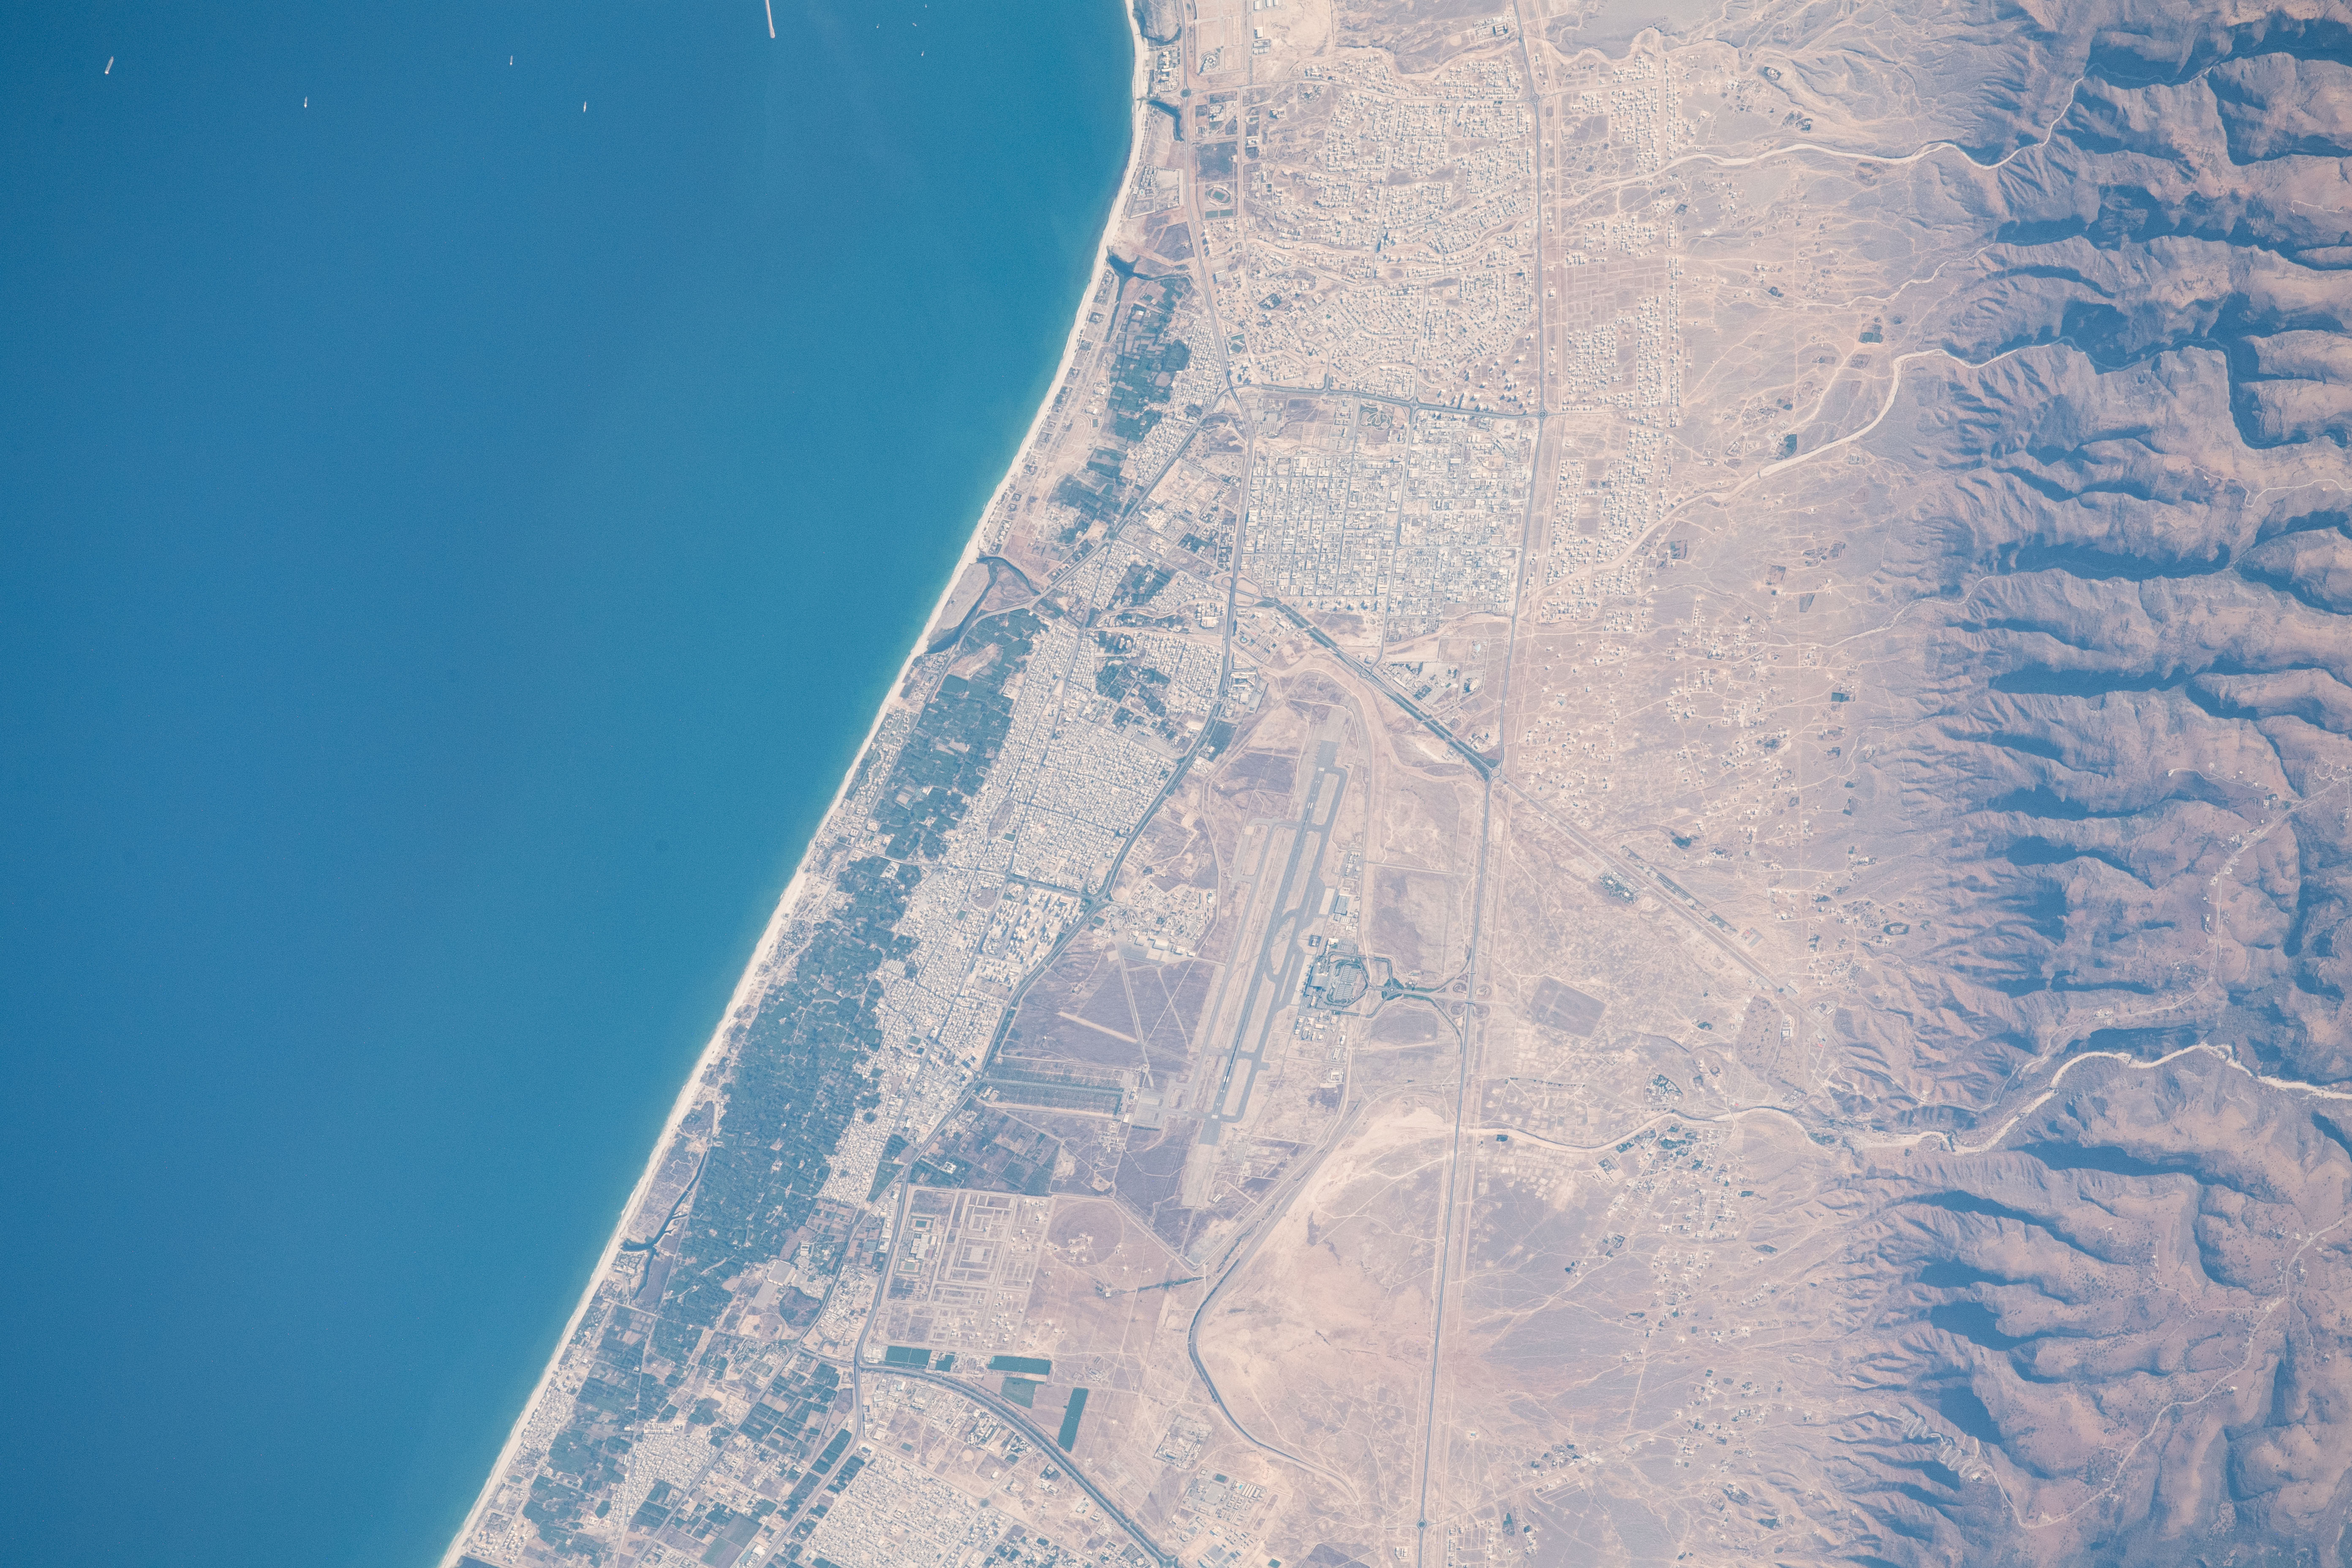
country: OMAN
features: HERITAGE VILLAGE, AL JADIDAH
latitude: 17.0
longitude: 54.0
